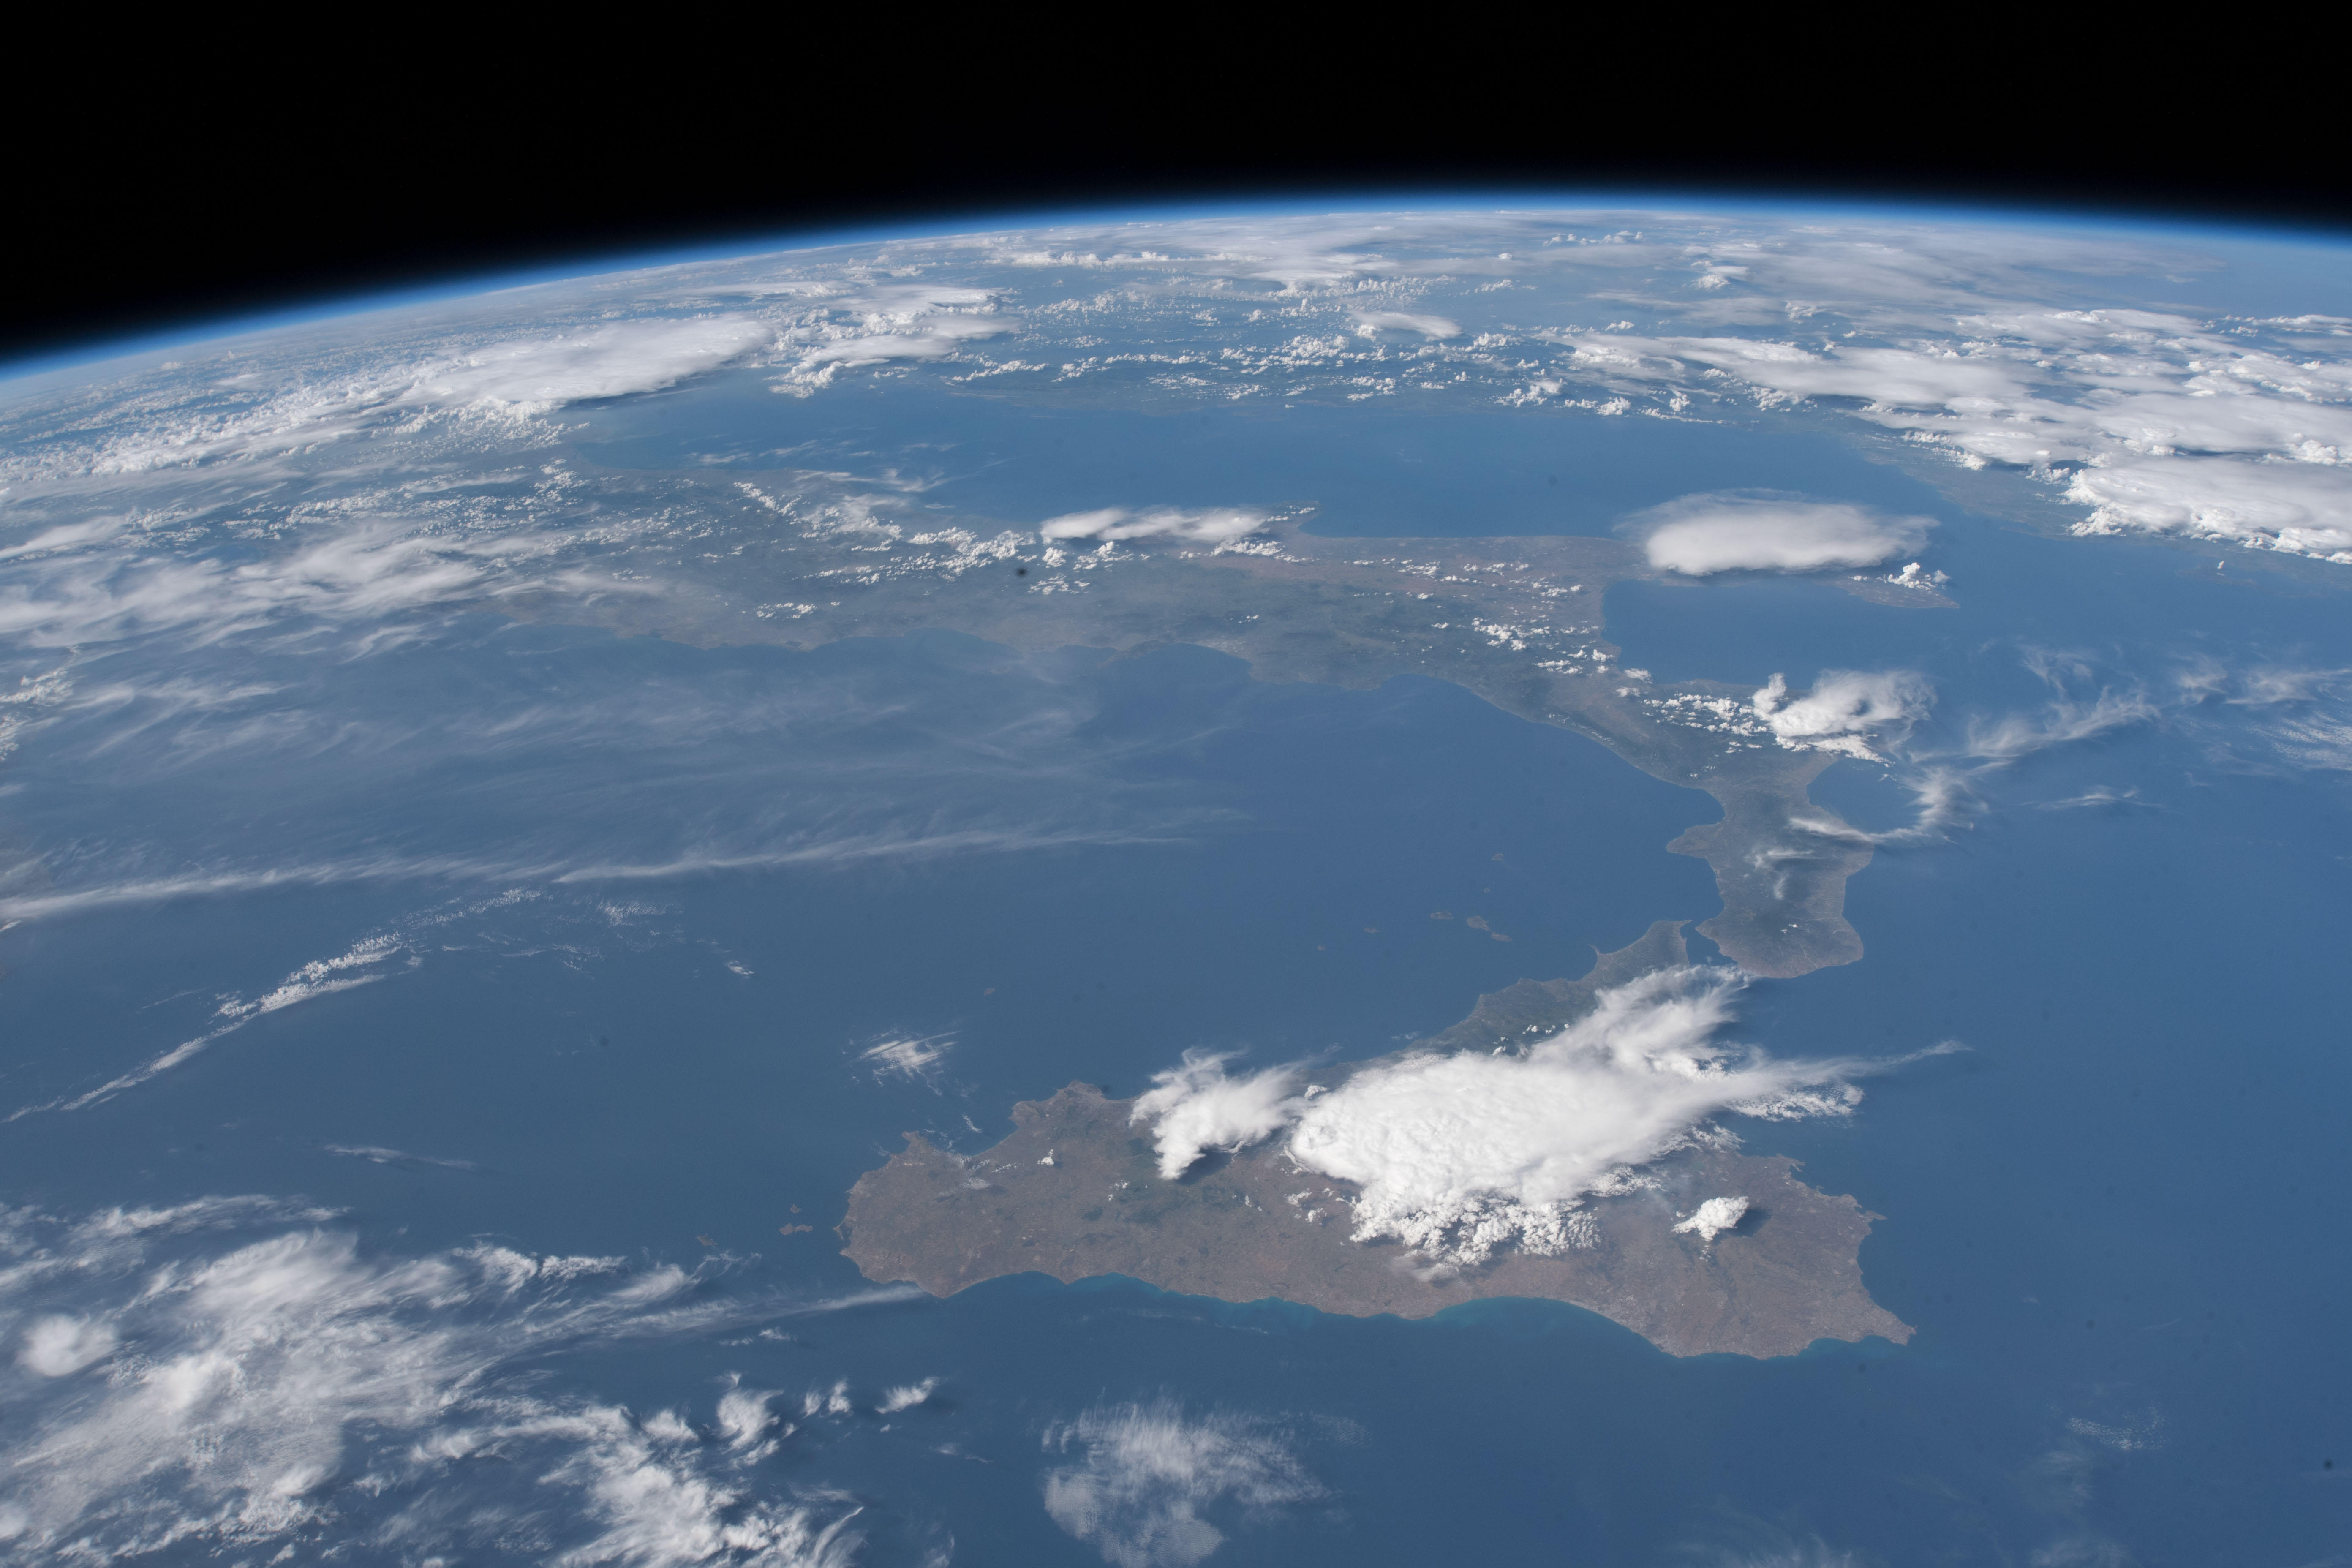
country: ITALY
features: COAST, TYRRHENIAN SEA, NAPLES, EARTH LIMB
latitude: 39.7
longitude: 14.1
